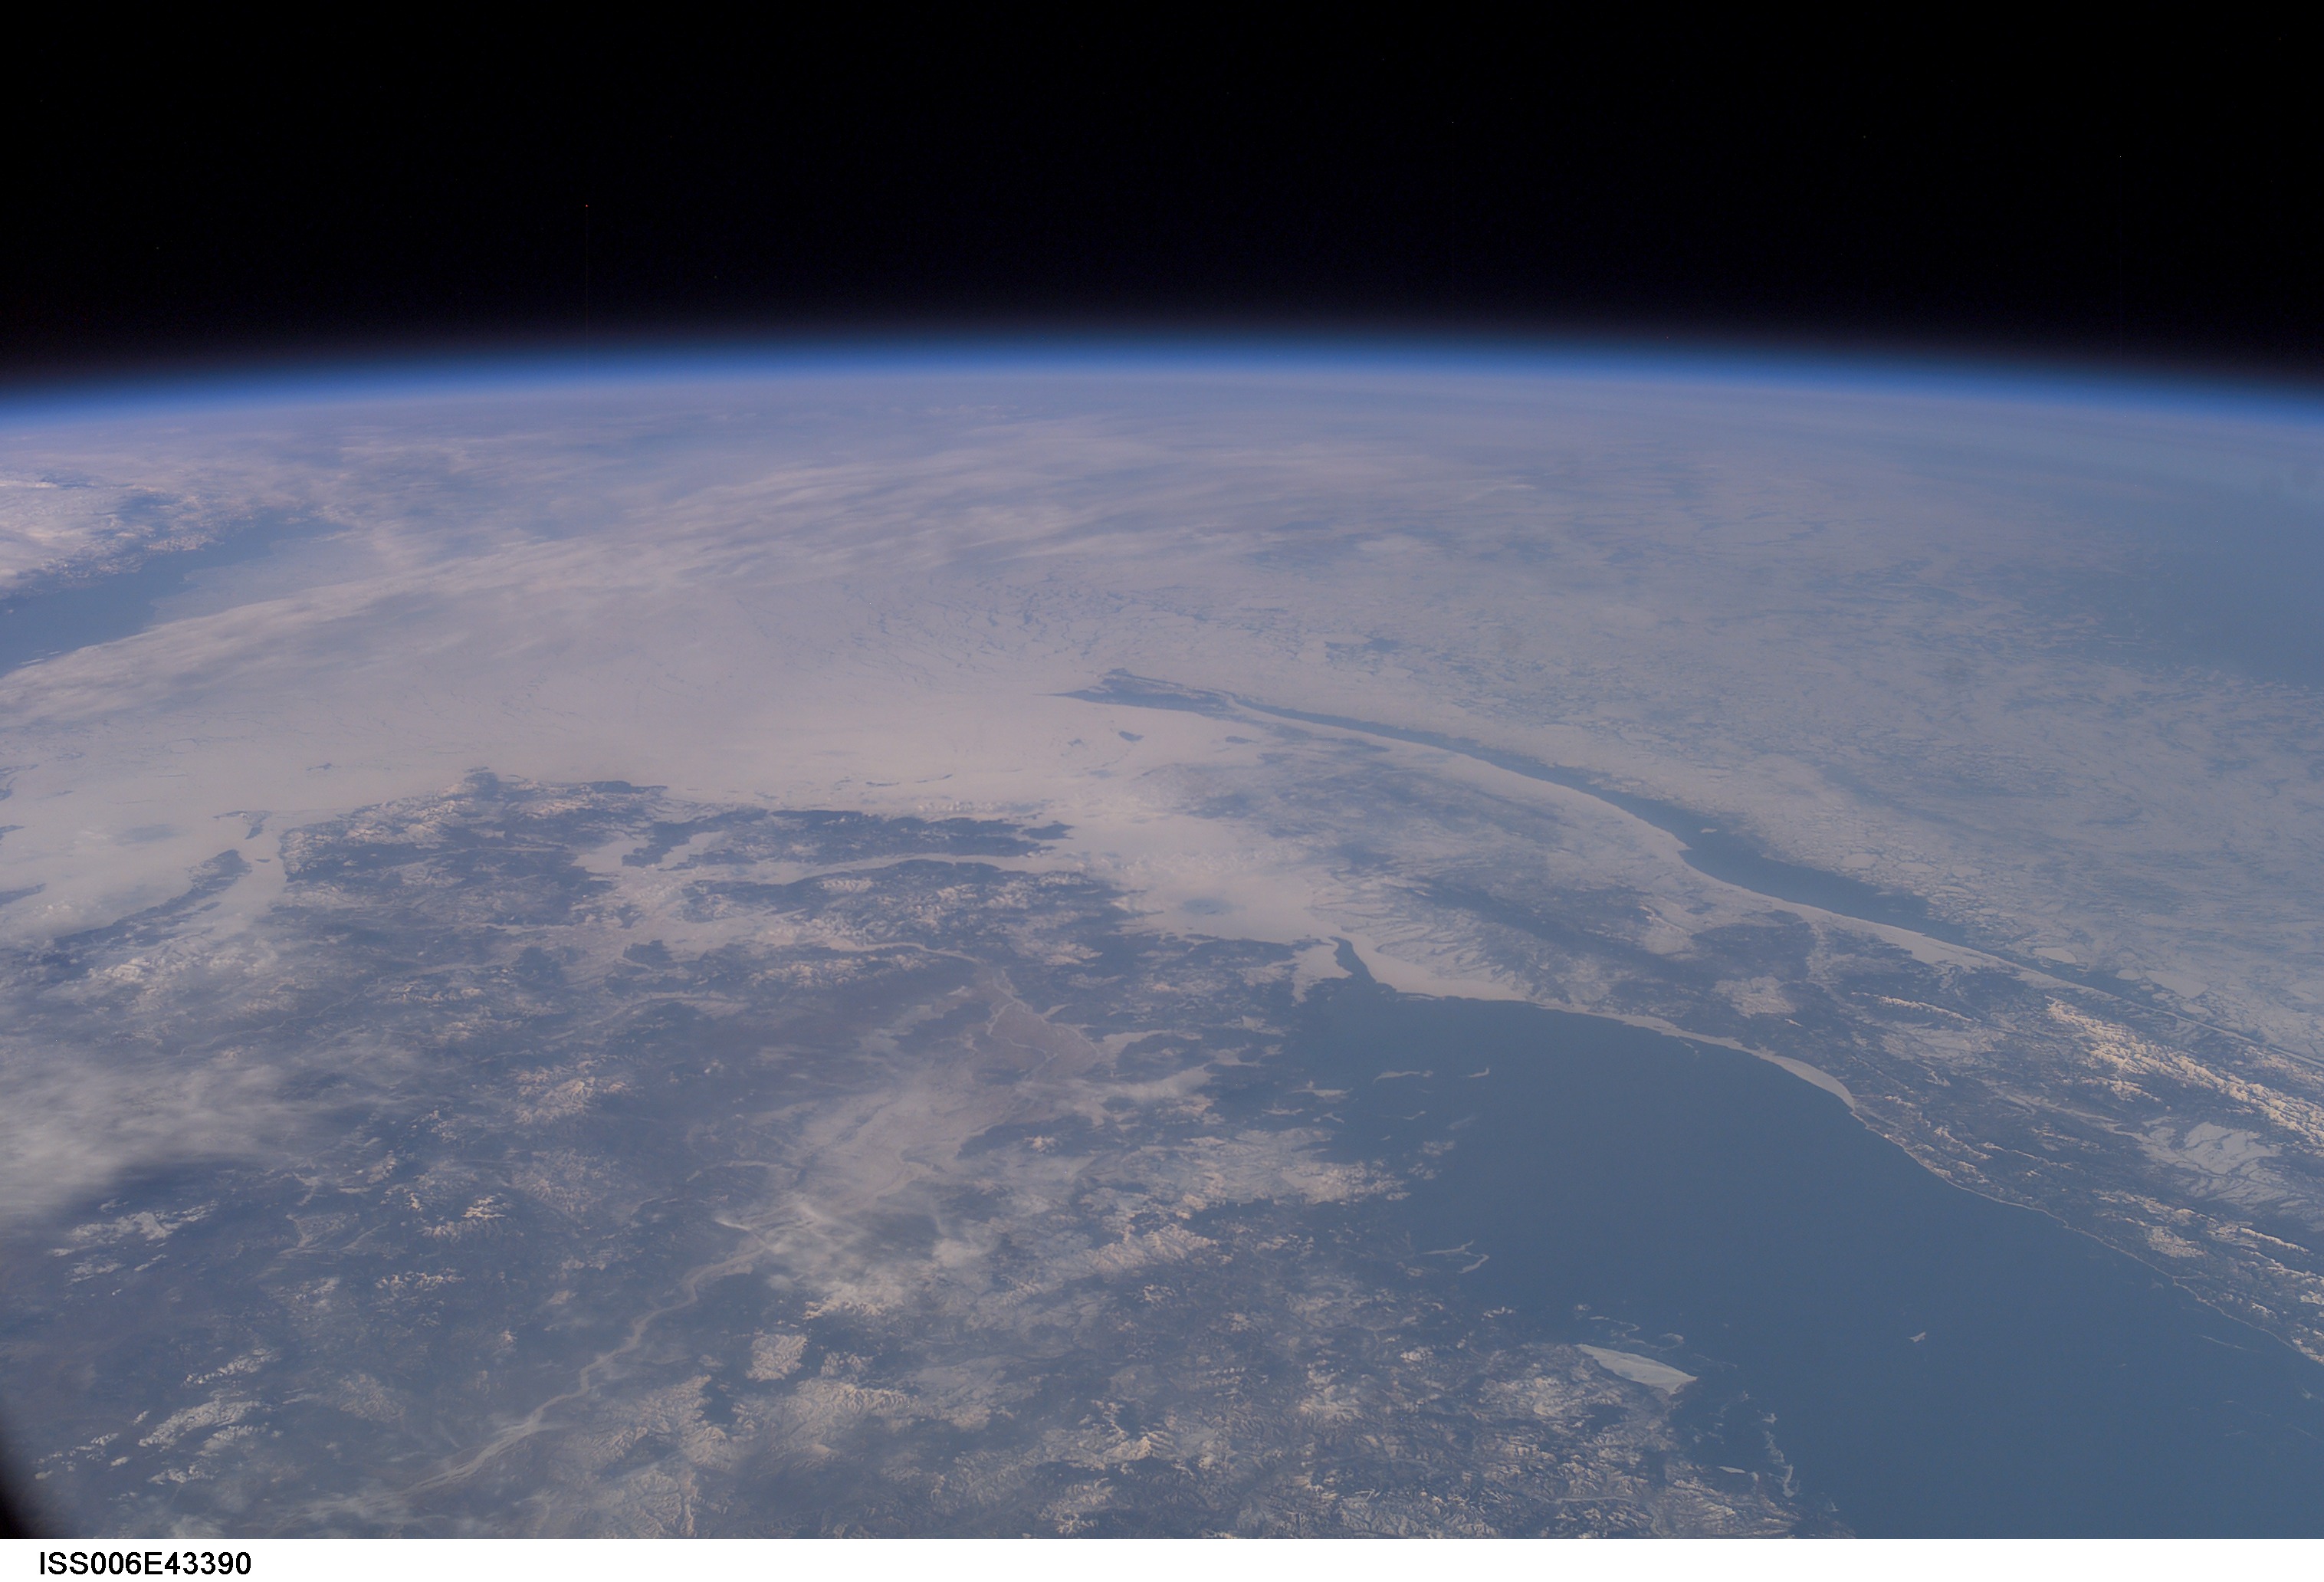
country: RUSSIAN FEDERATION
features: S. OF OKHOTSK, STR. OF TARTARY, ATMOSPHERIC LIMB
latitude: 54.0
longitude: 144.0
